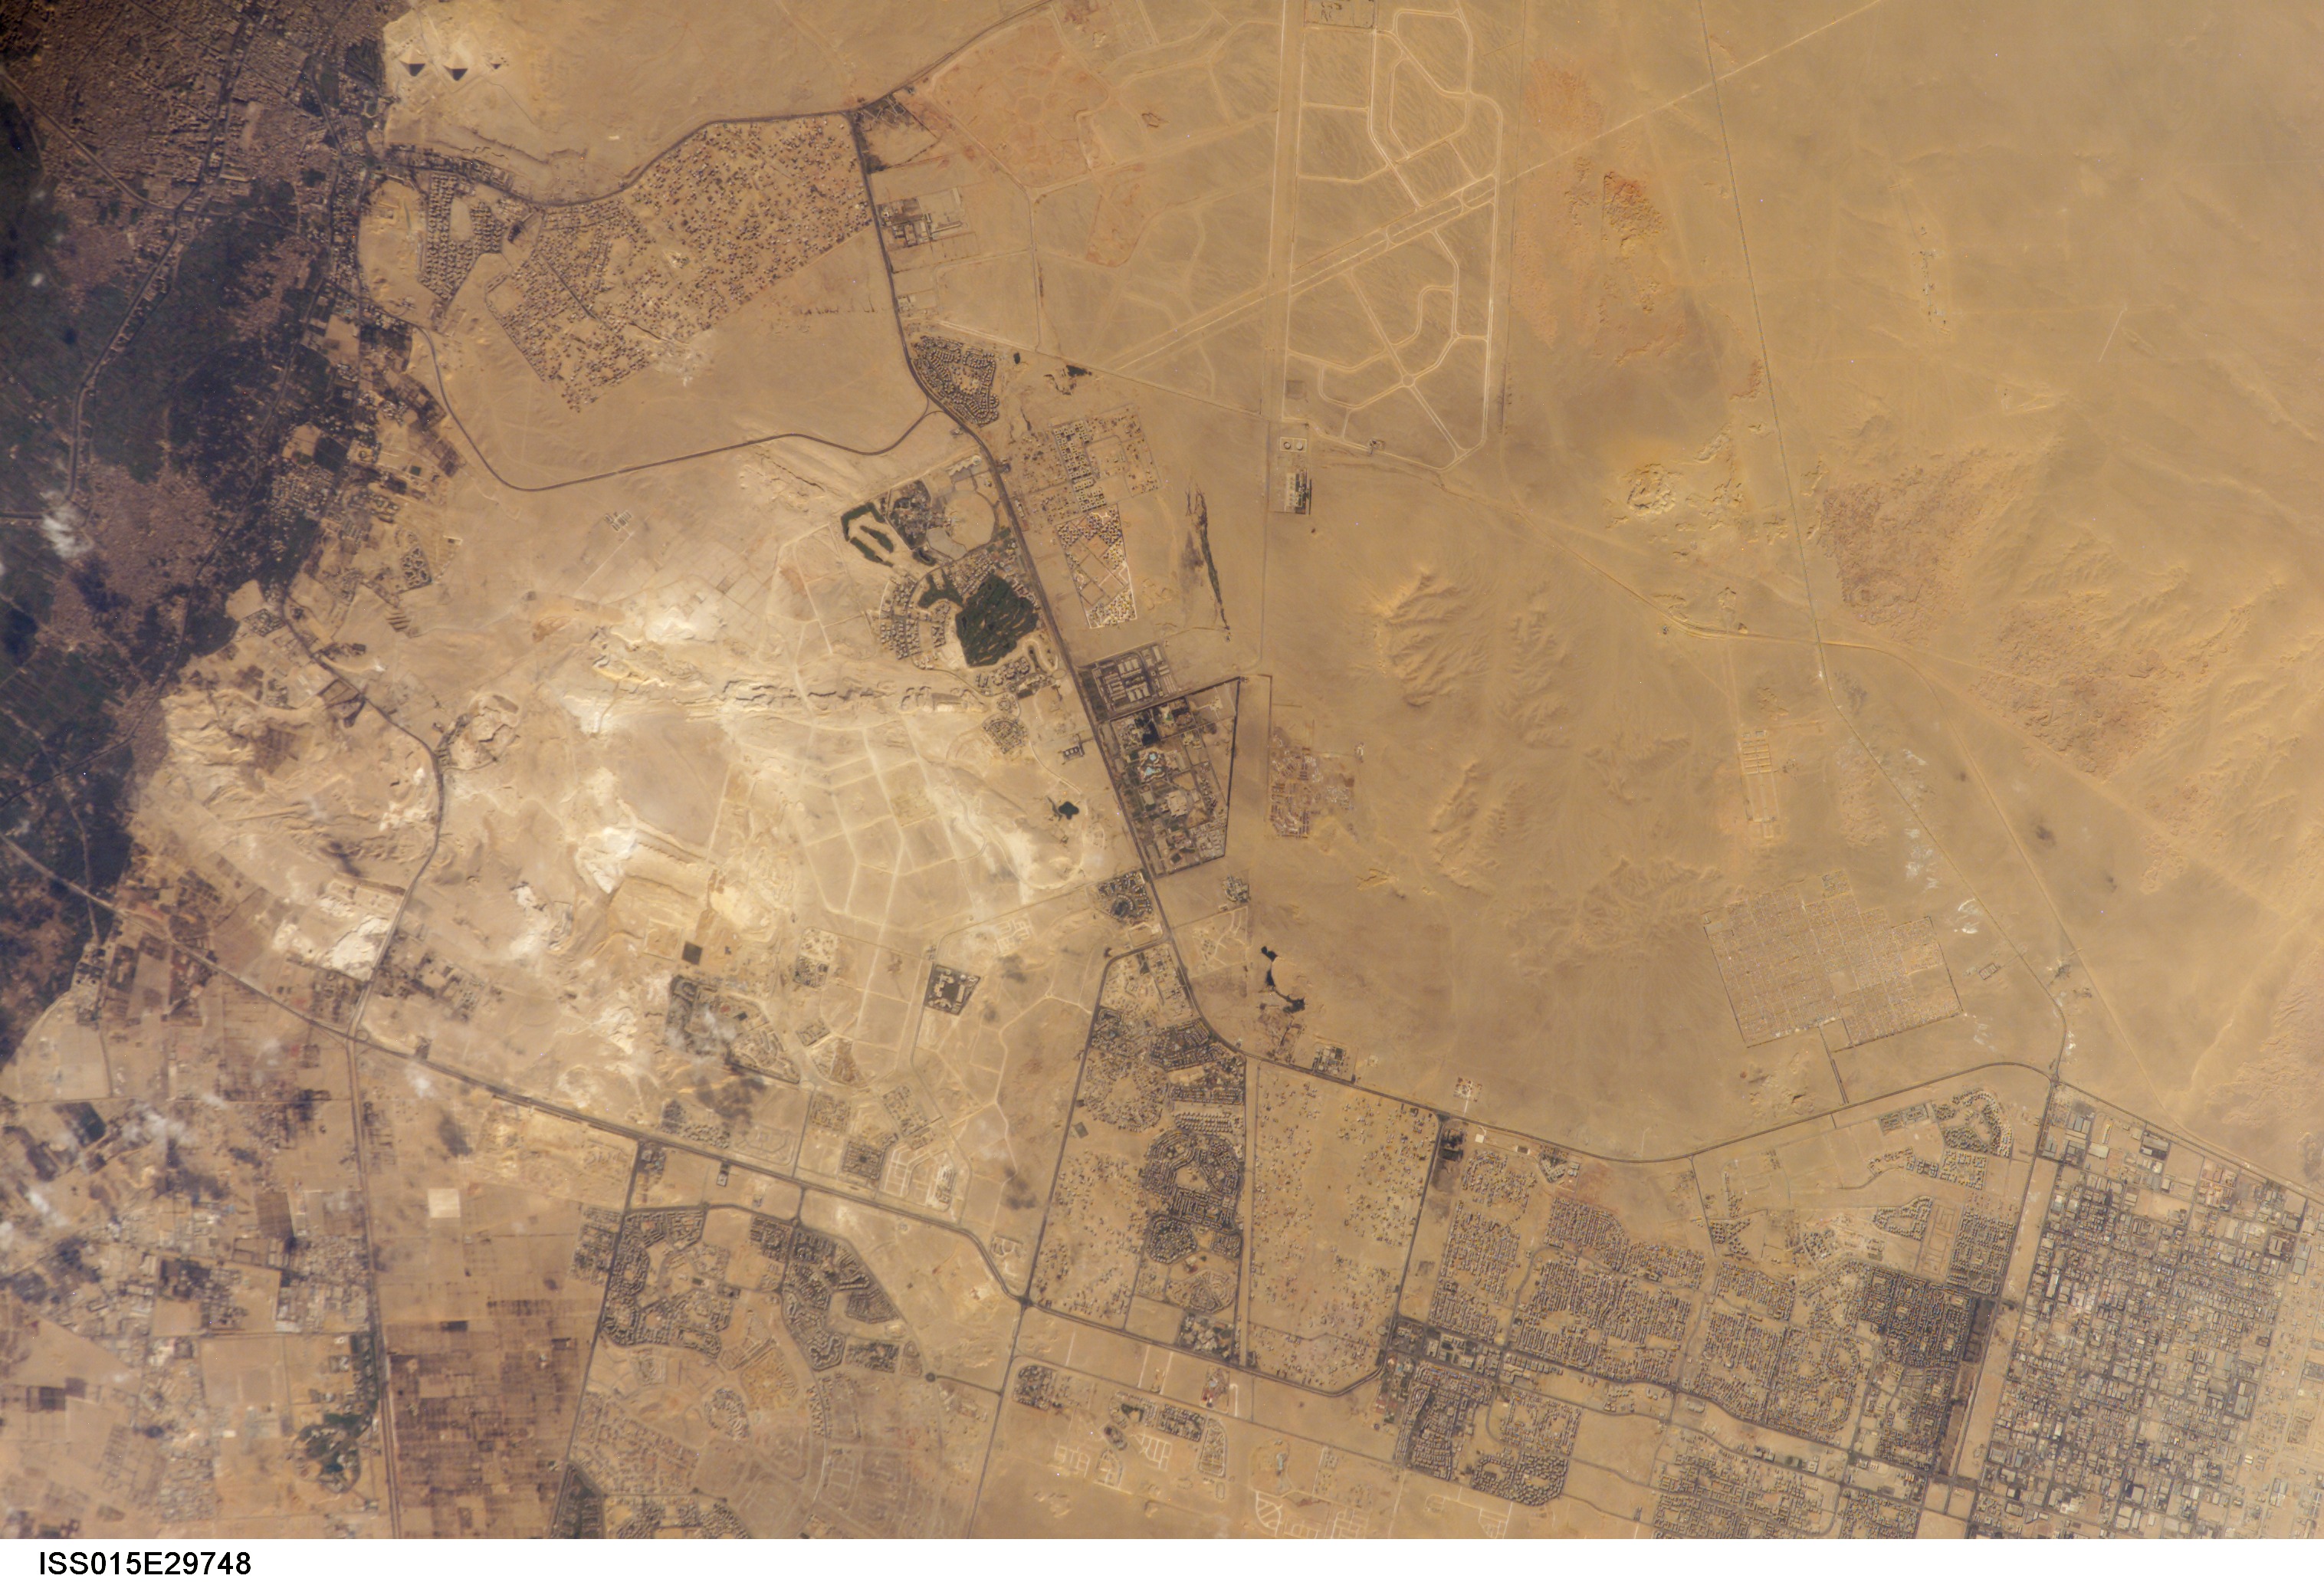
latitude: 30.0
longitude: 31.0
